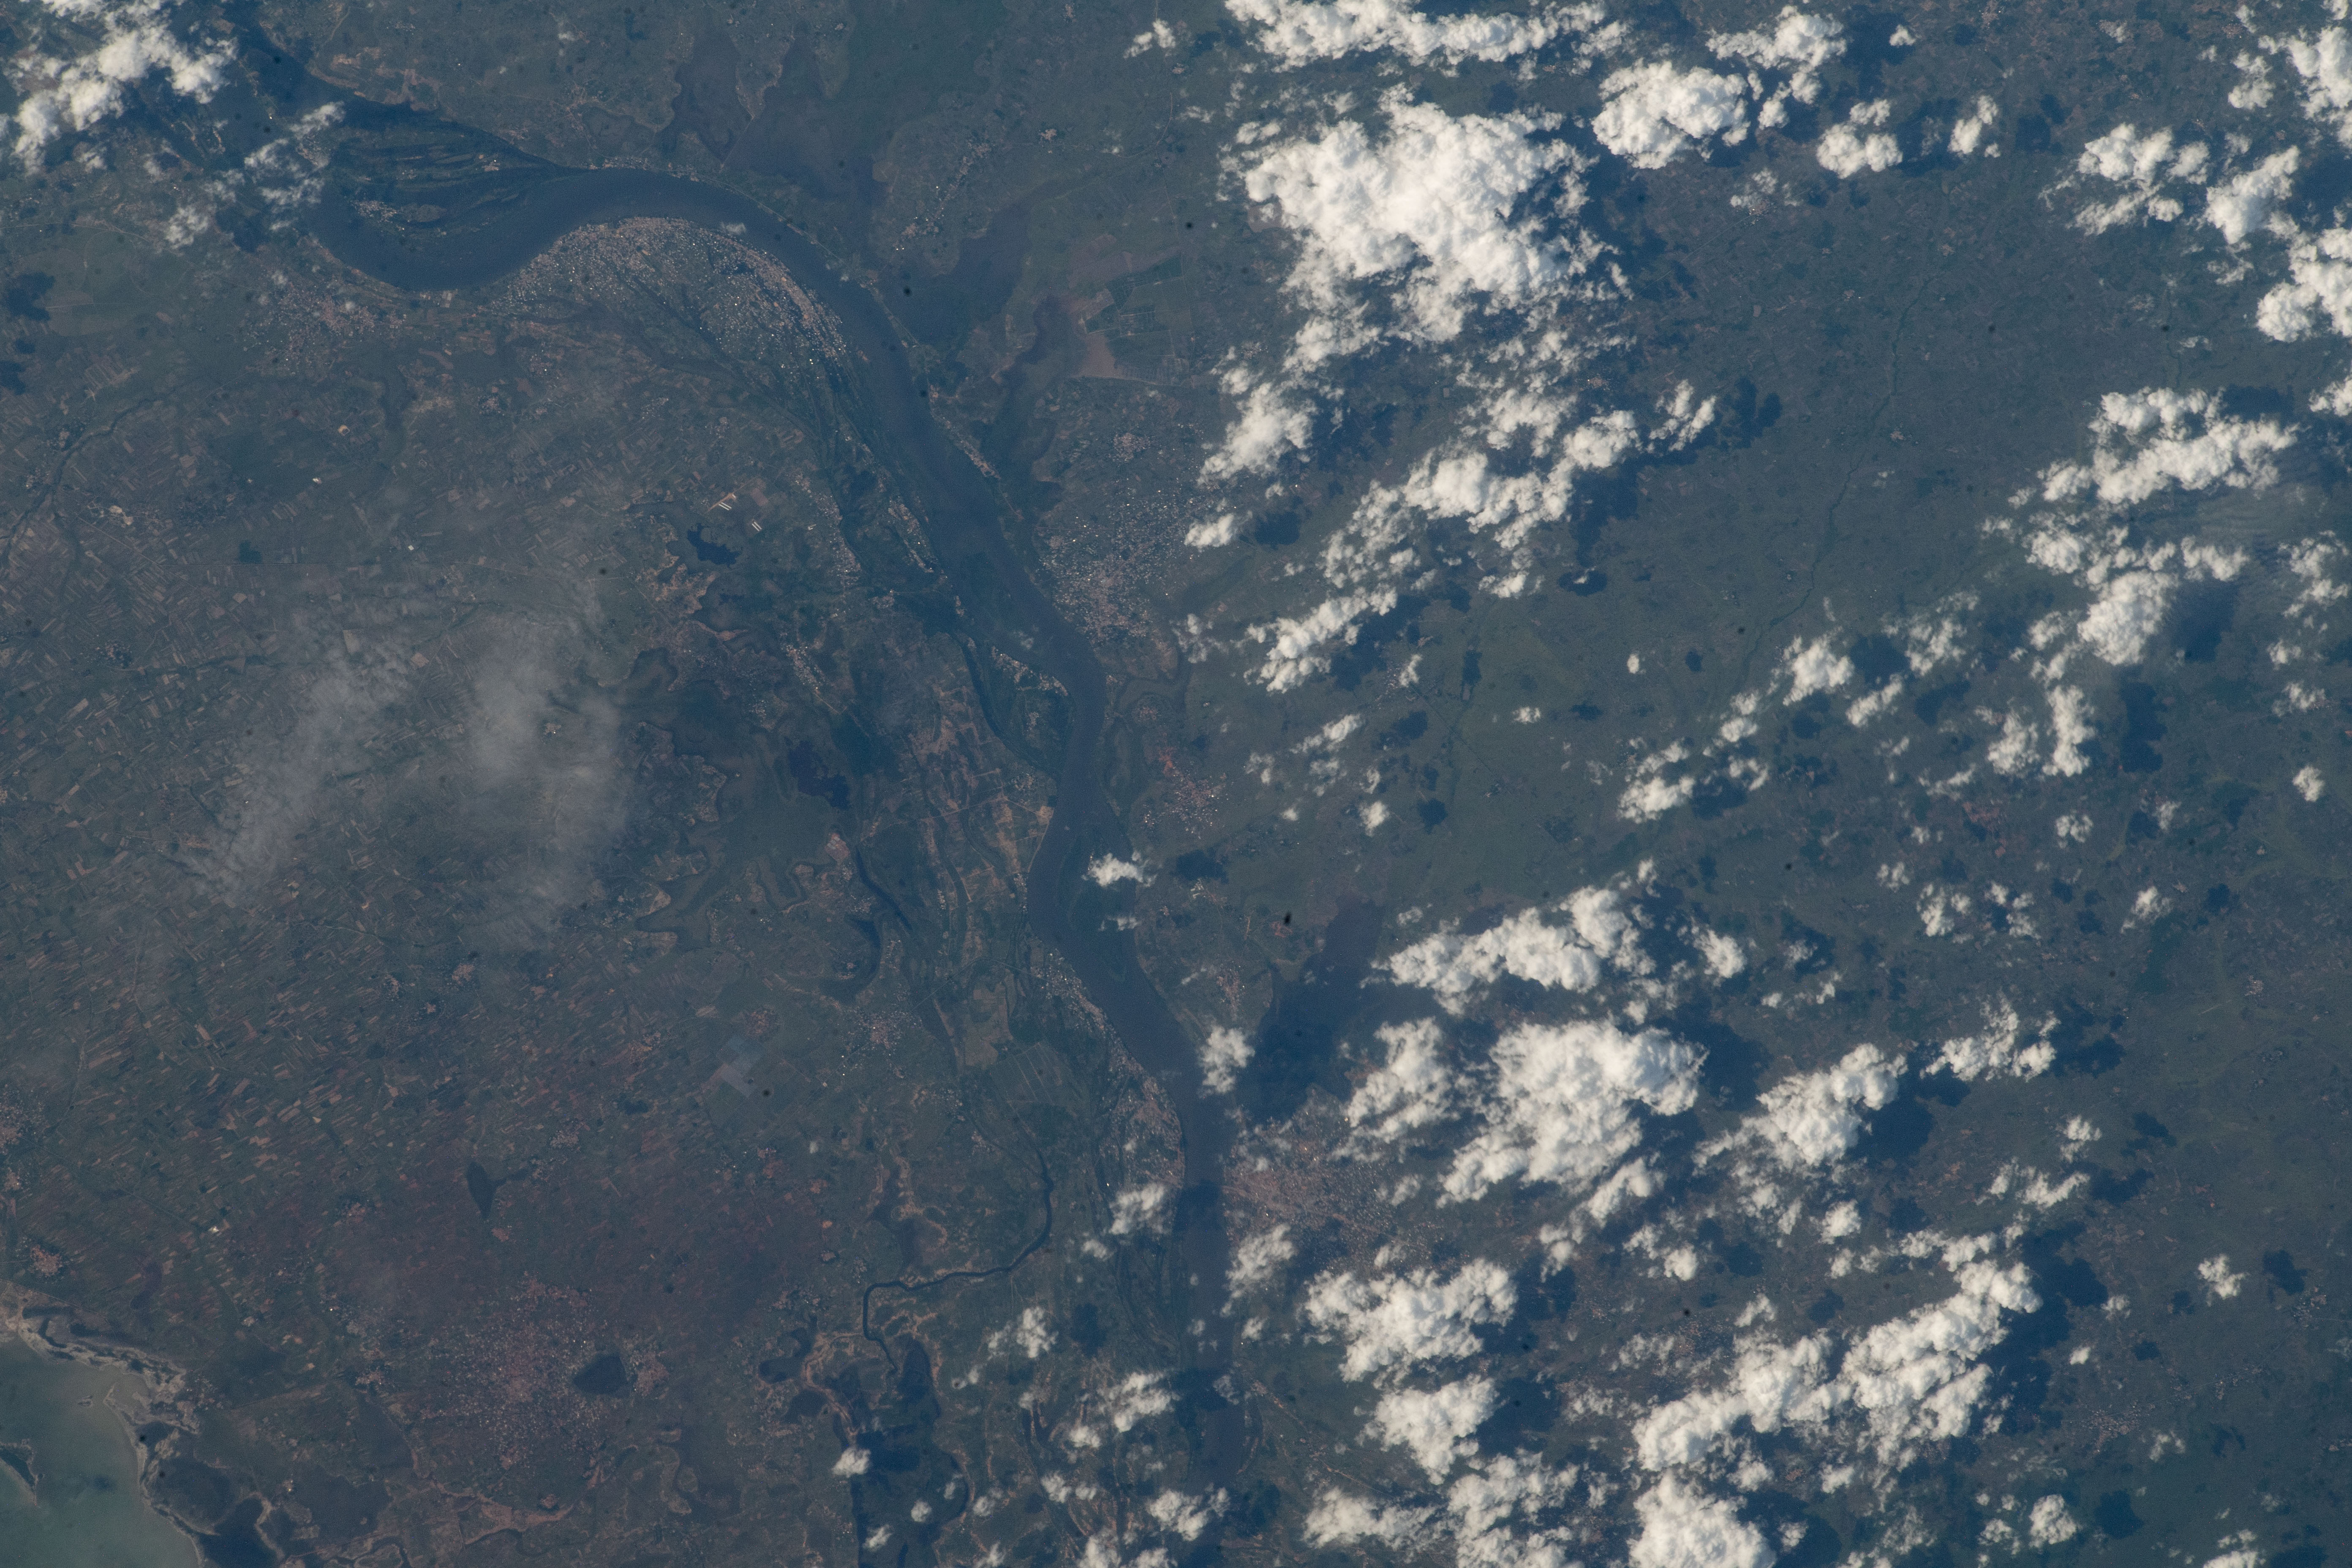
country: GHANA
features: FLOODING, VOLTA RIVER, BATOR
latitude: 6.0
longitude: 0.6
